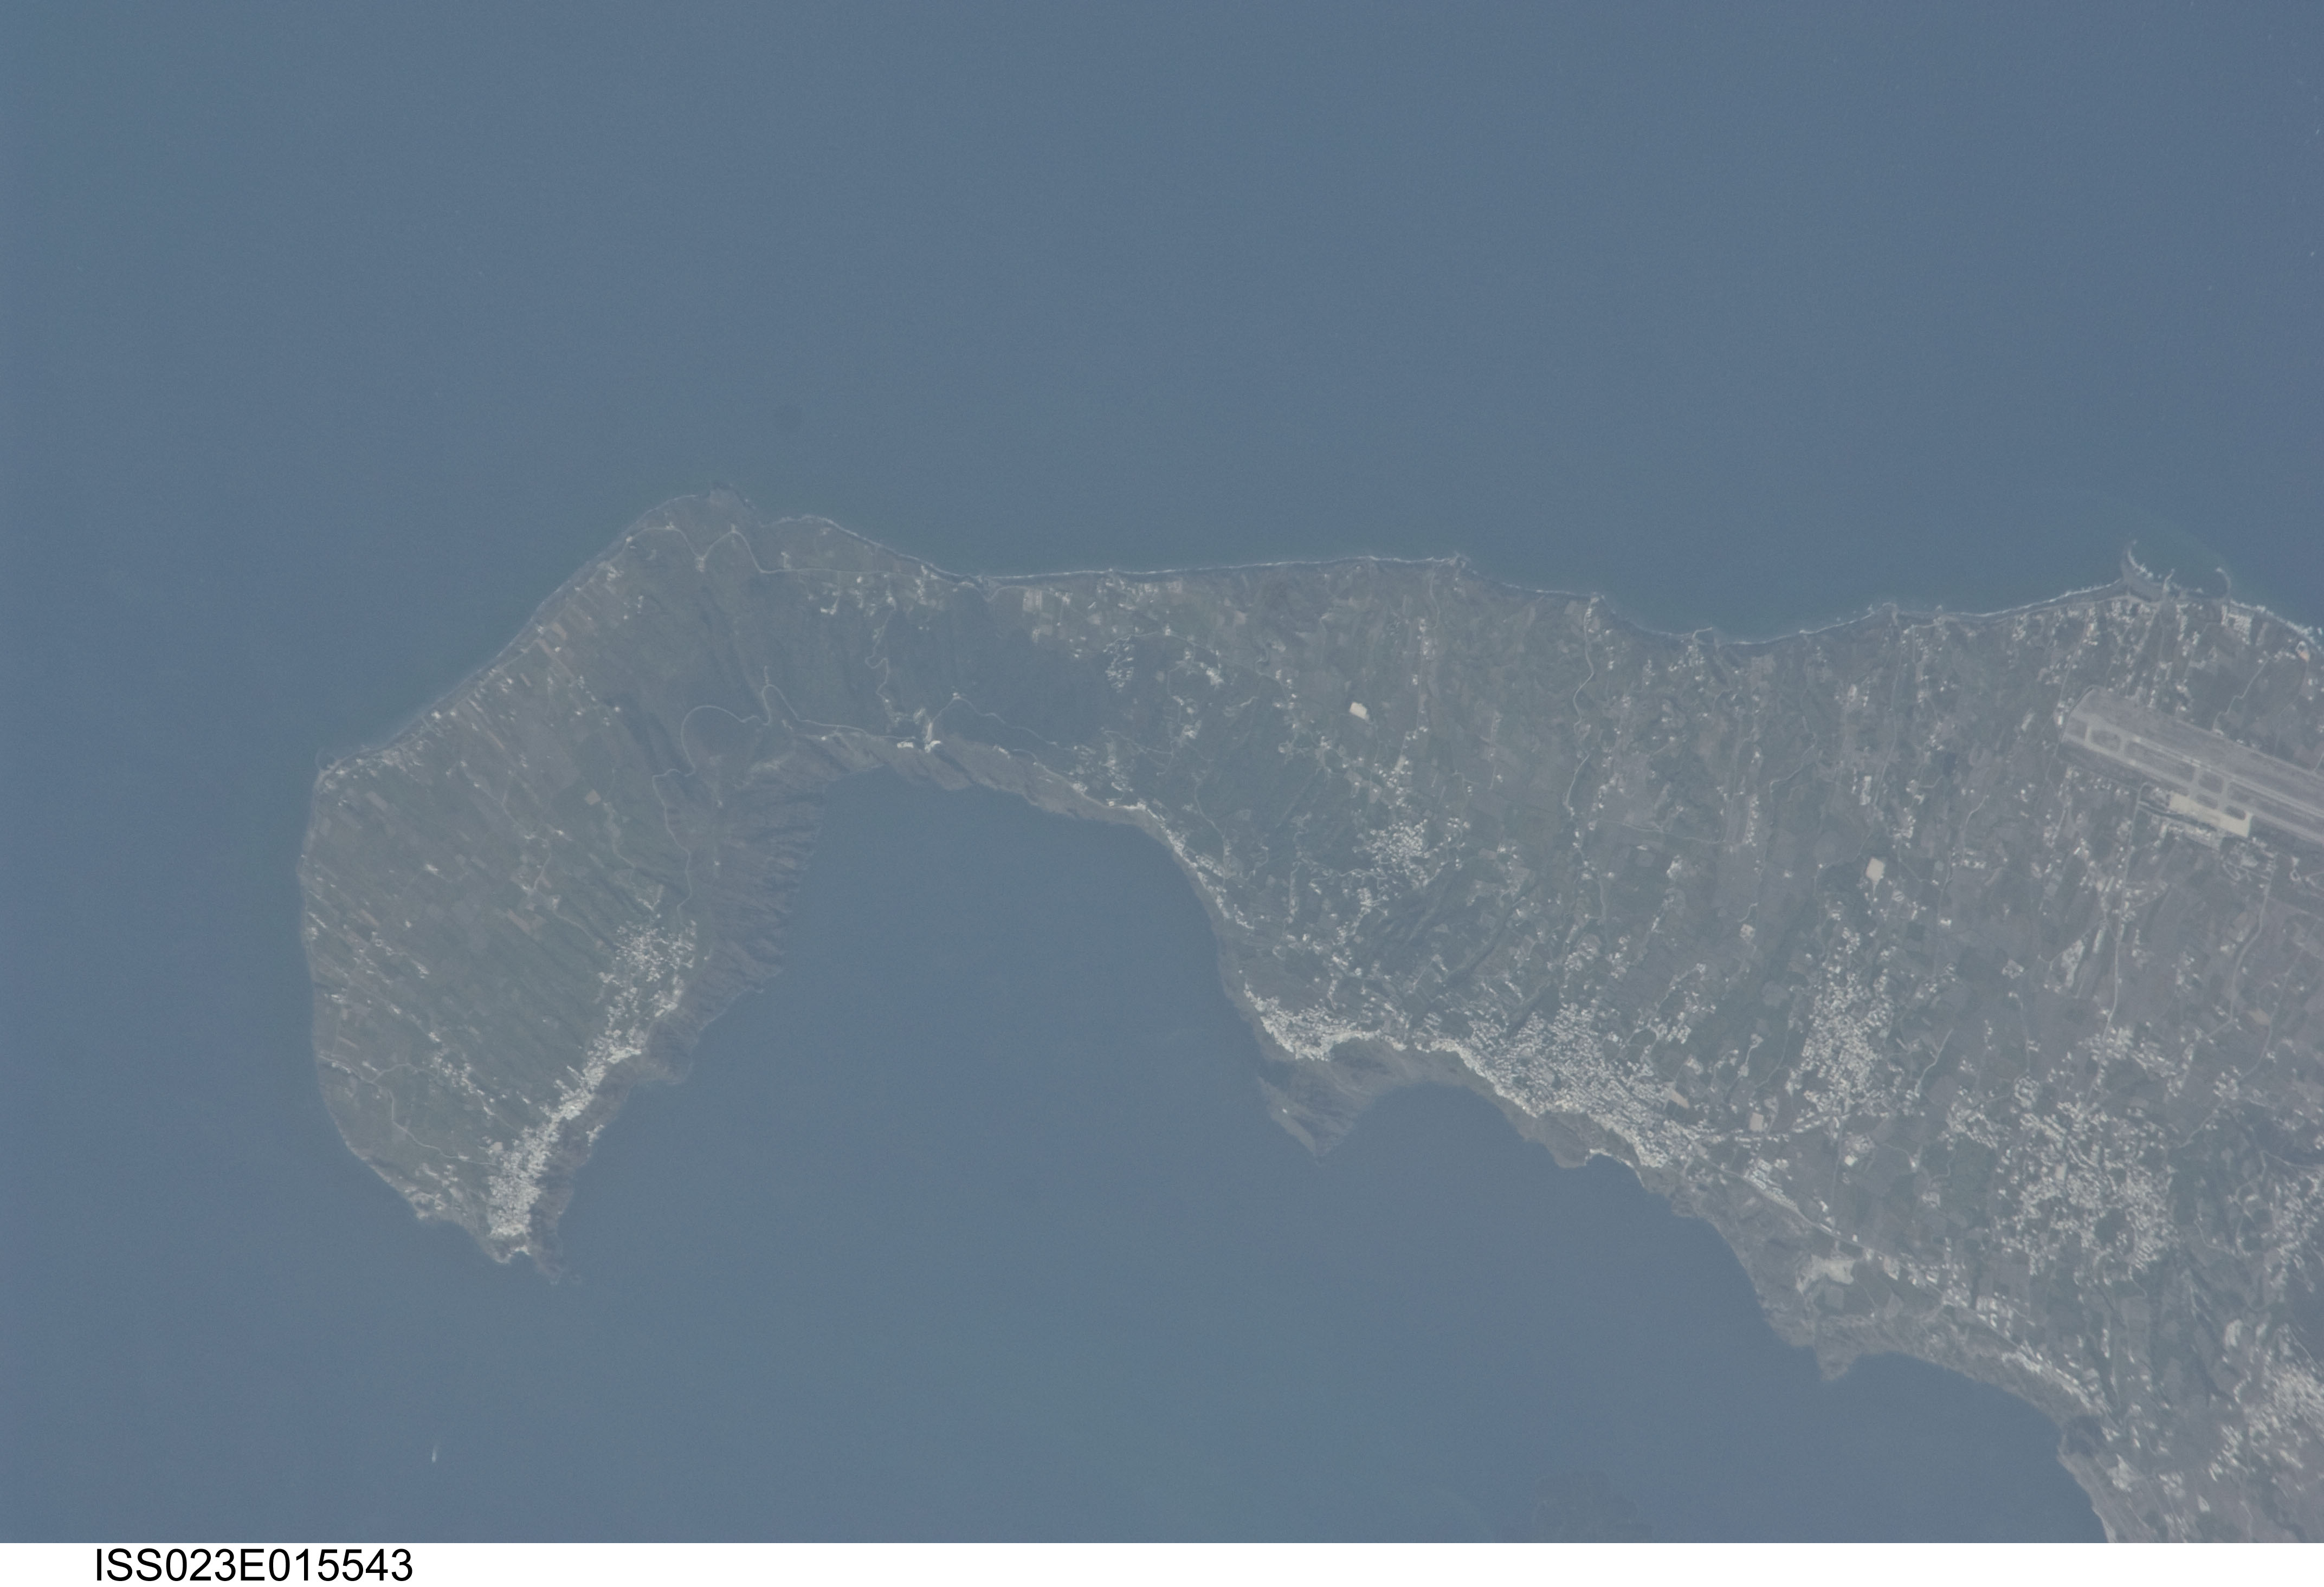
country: GREECE
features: SANTORINI VOL., THIRA I., AIRPORT
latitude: 36.5
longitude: 25.4
